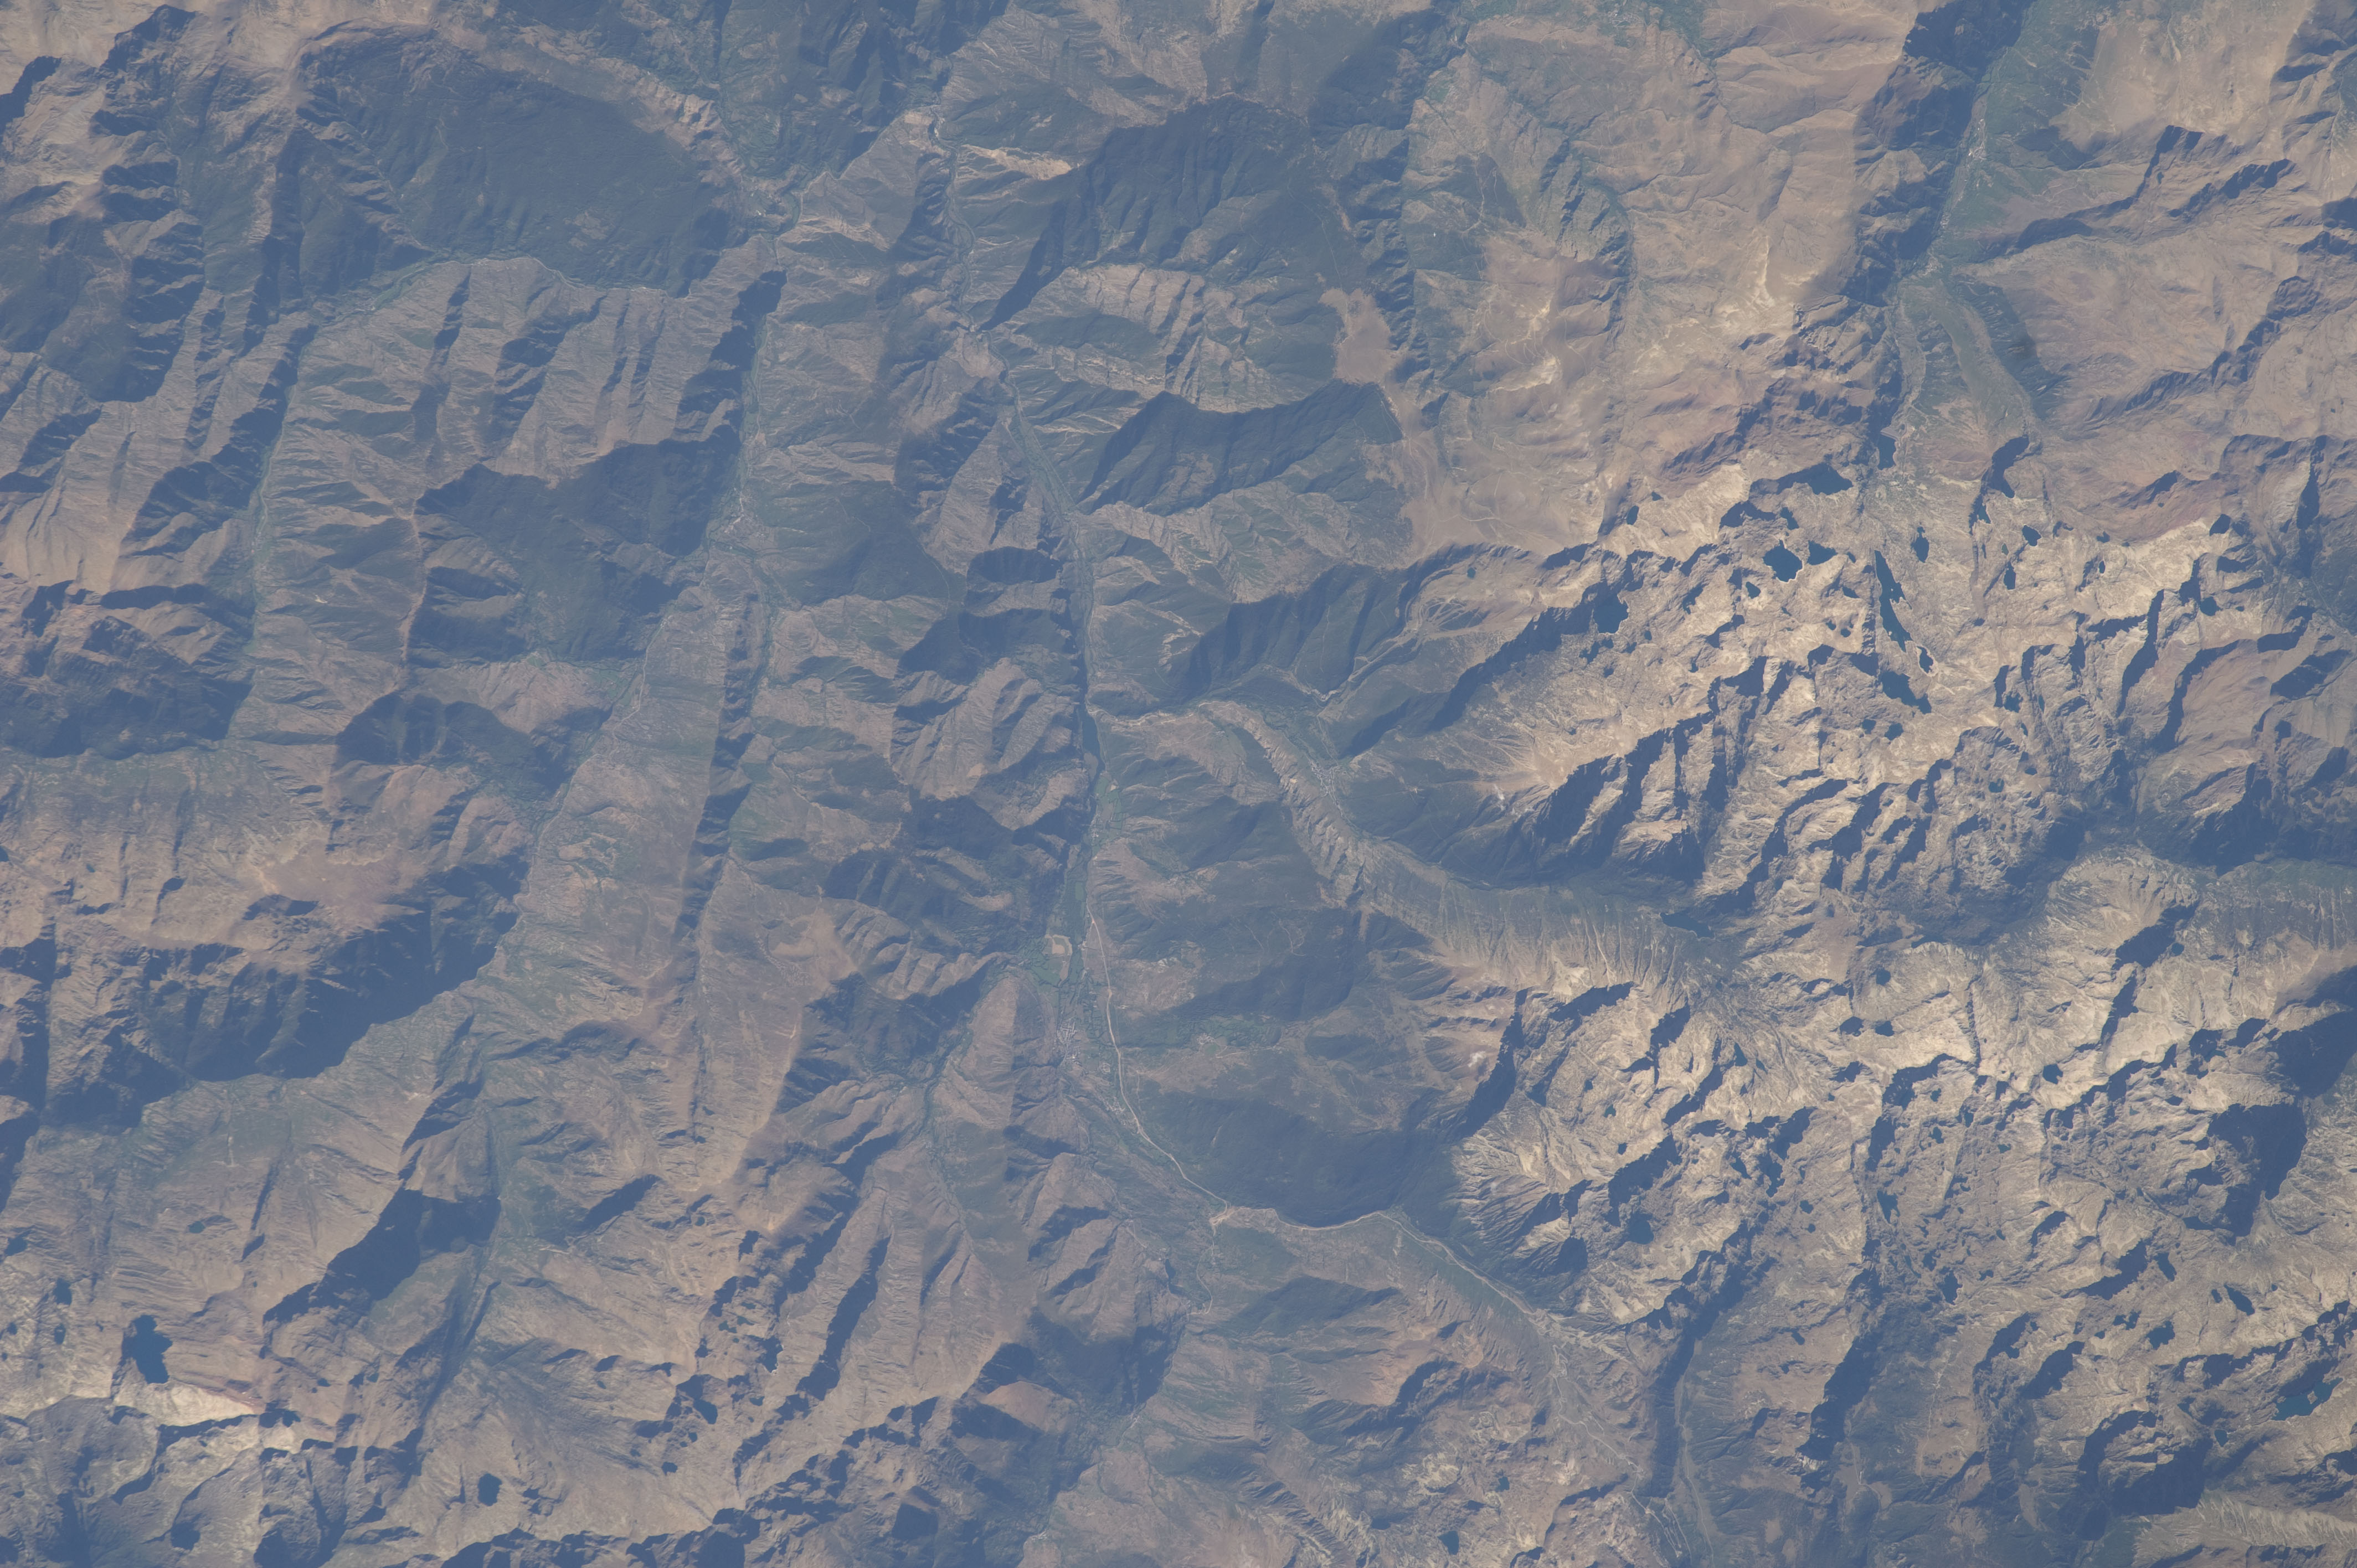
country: SPAIN
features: PYRENEES MTS., PALLARESA R., ESPOT
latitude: 42.6
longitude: 1.1
